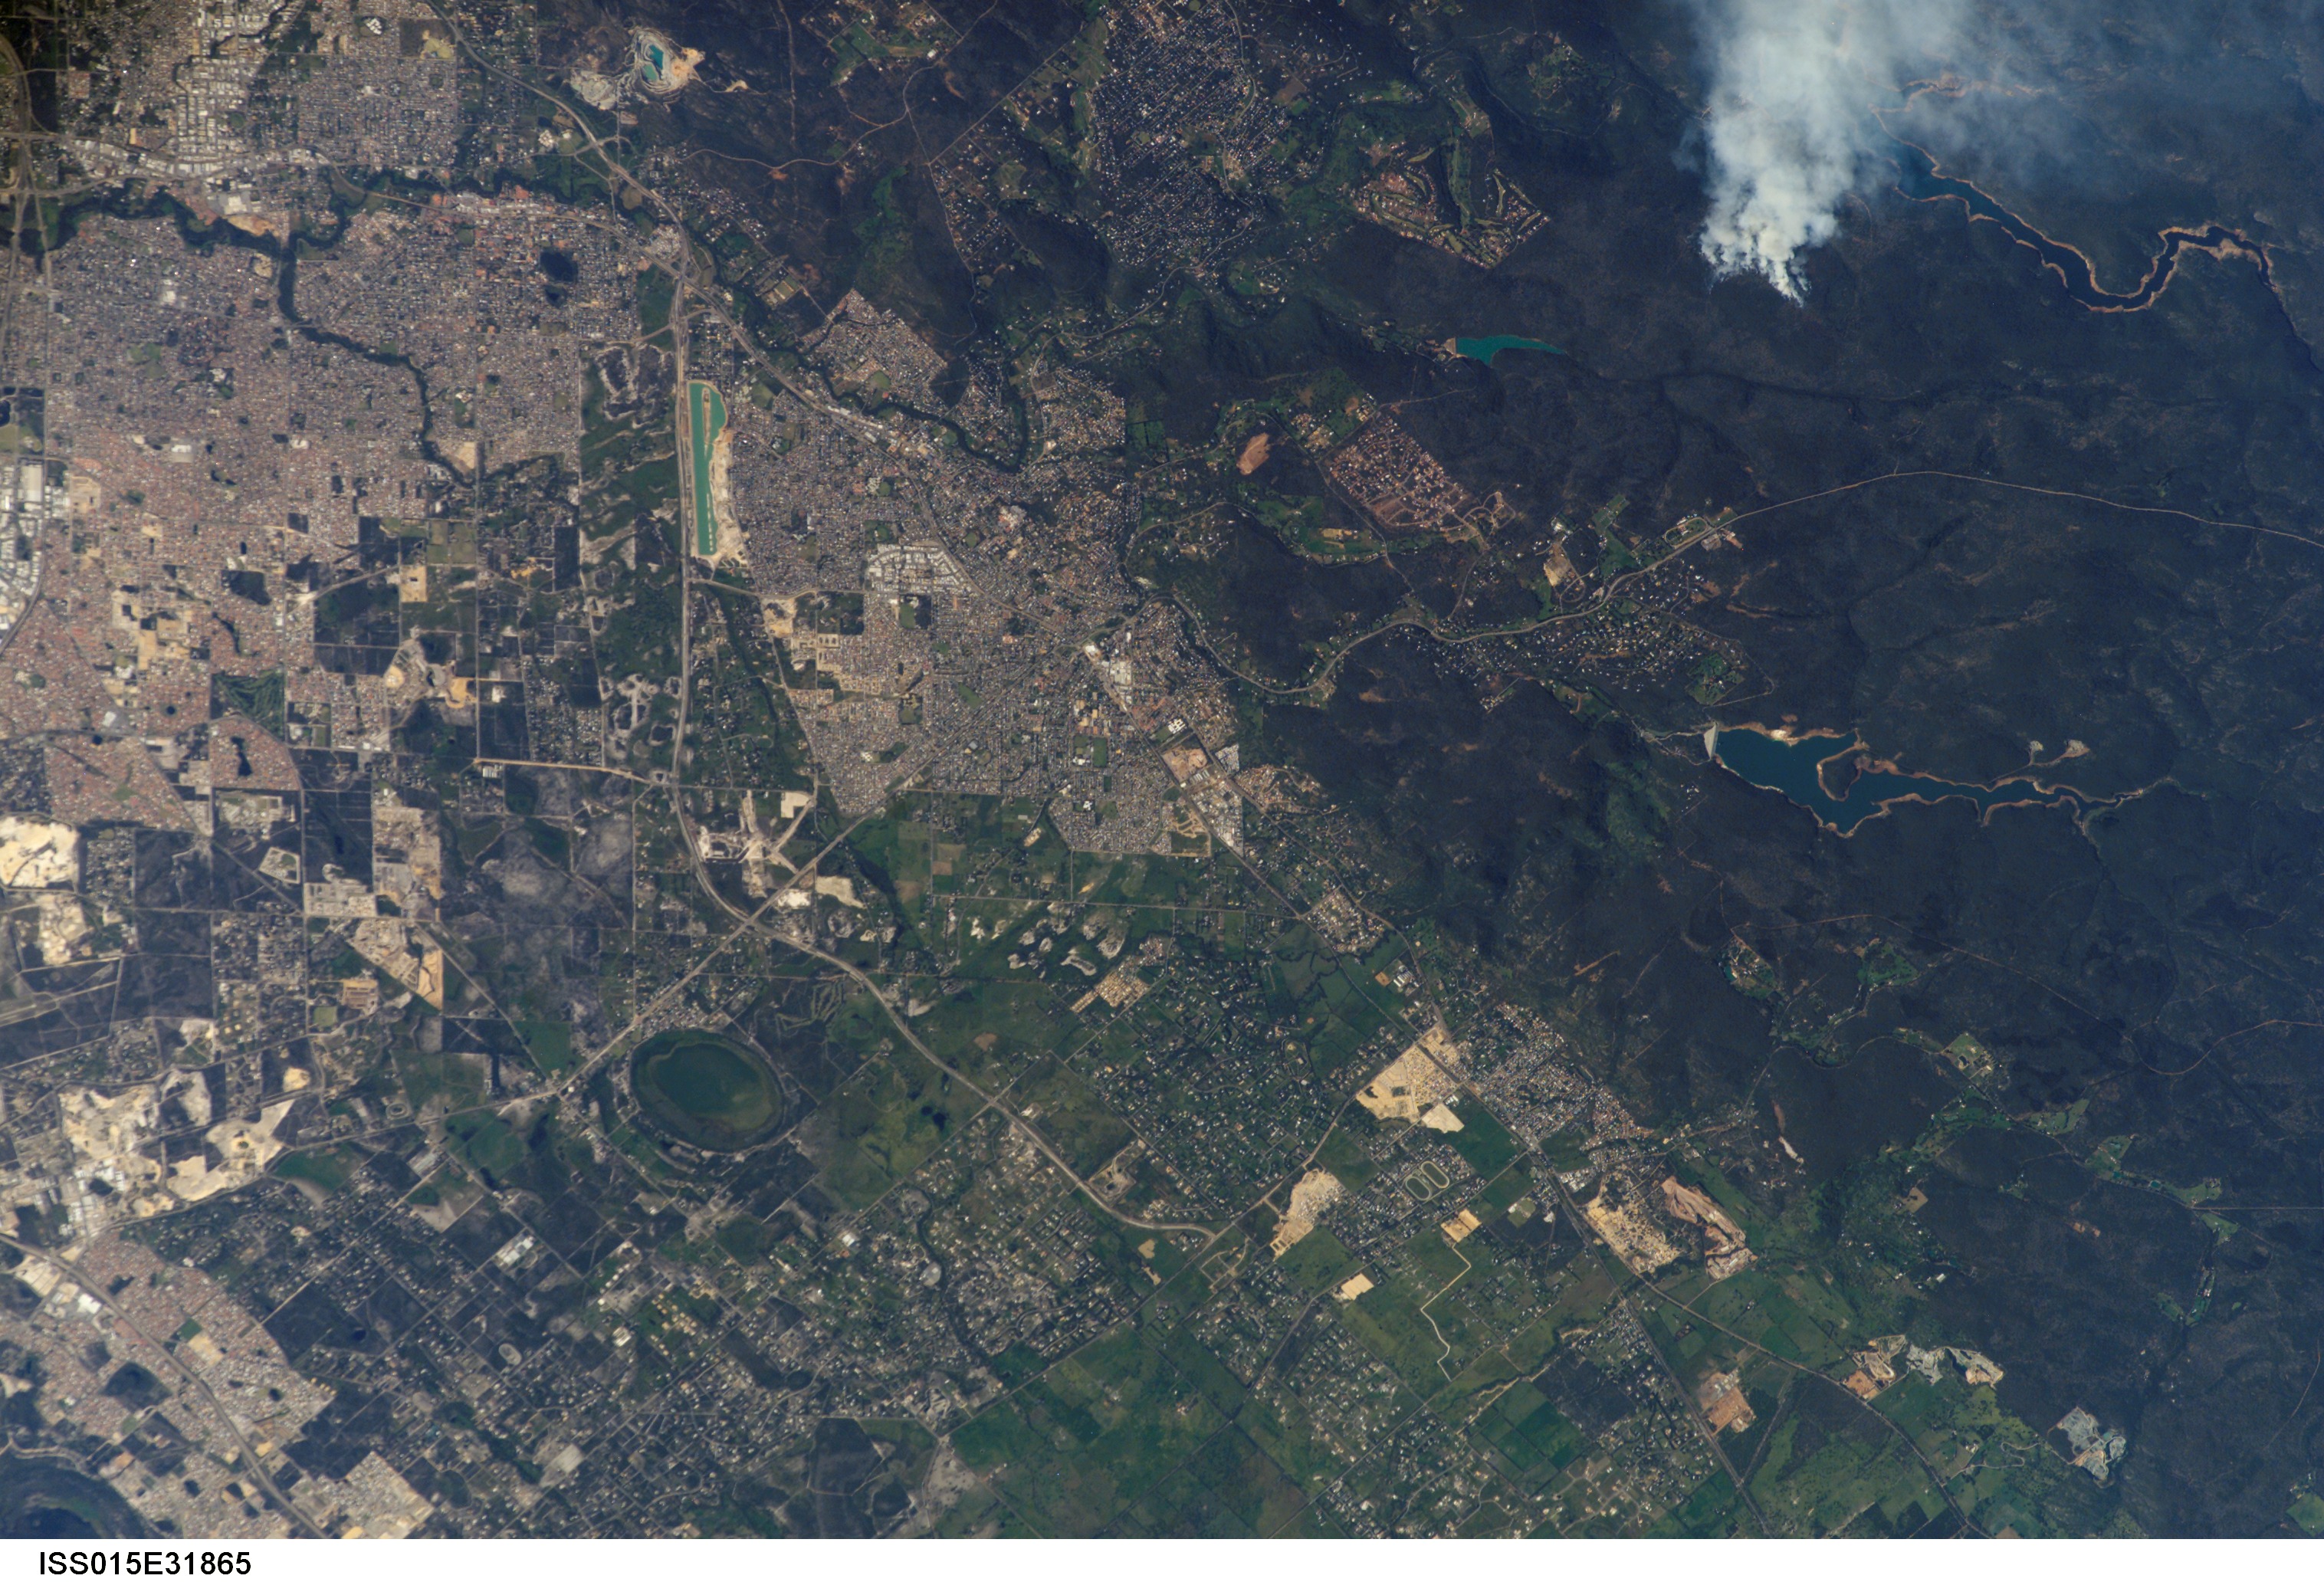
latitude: -32.2
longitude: 116.0
